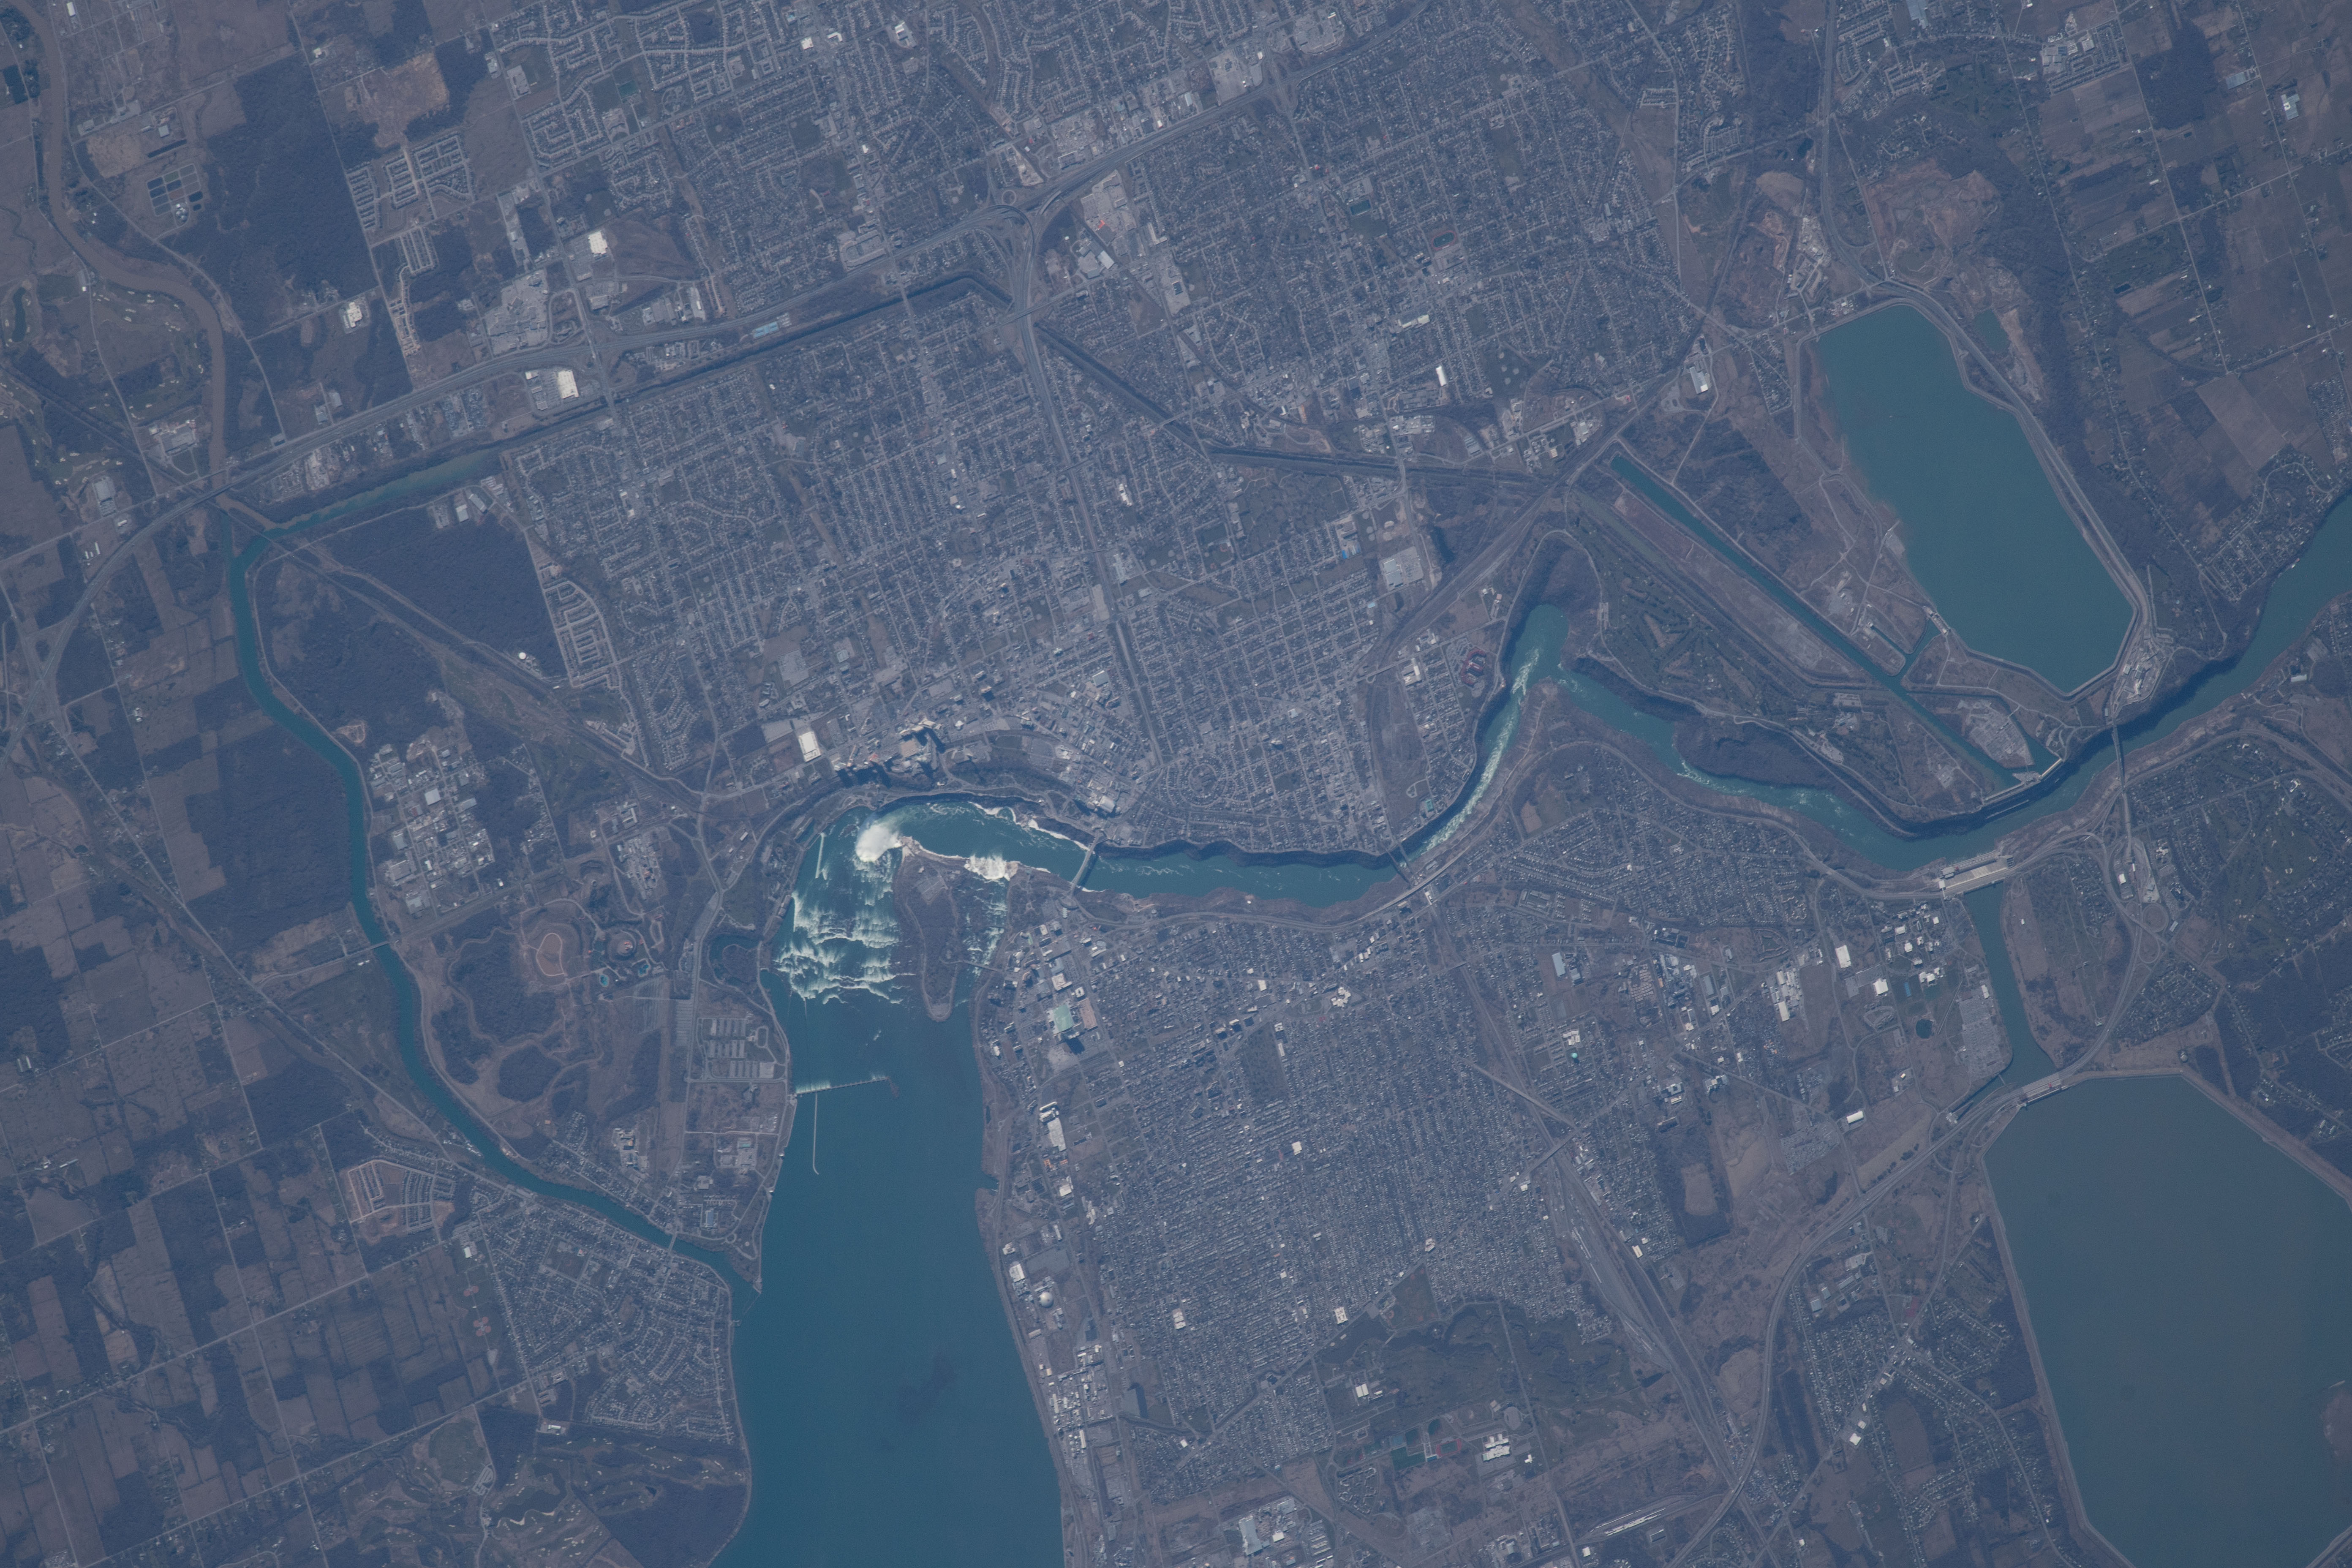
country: CANADA
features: NIAGARA FALLS CITY, USA-CANADIAN BORDER, NIAGARA RIVER
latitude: 43.1
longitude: -79.1
